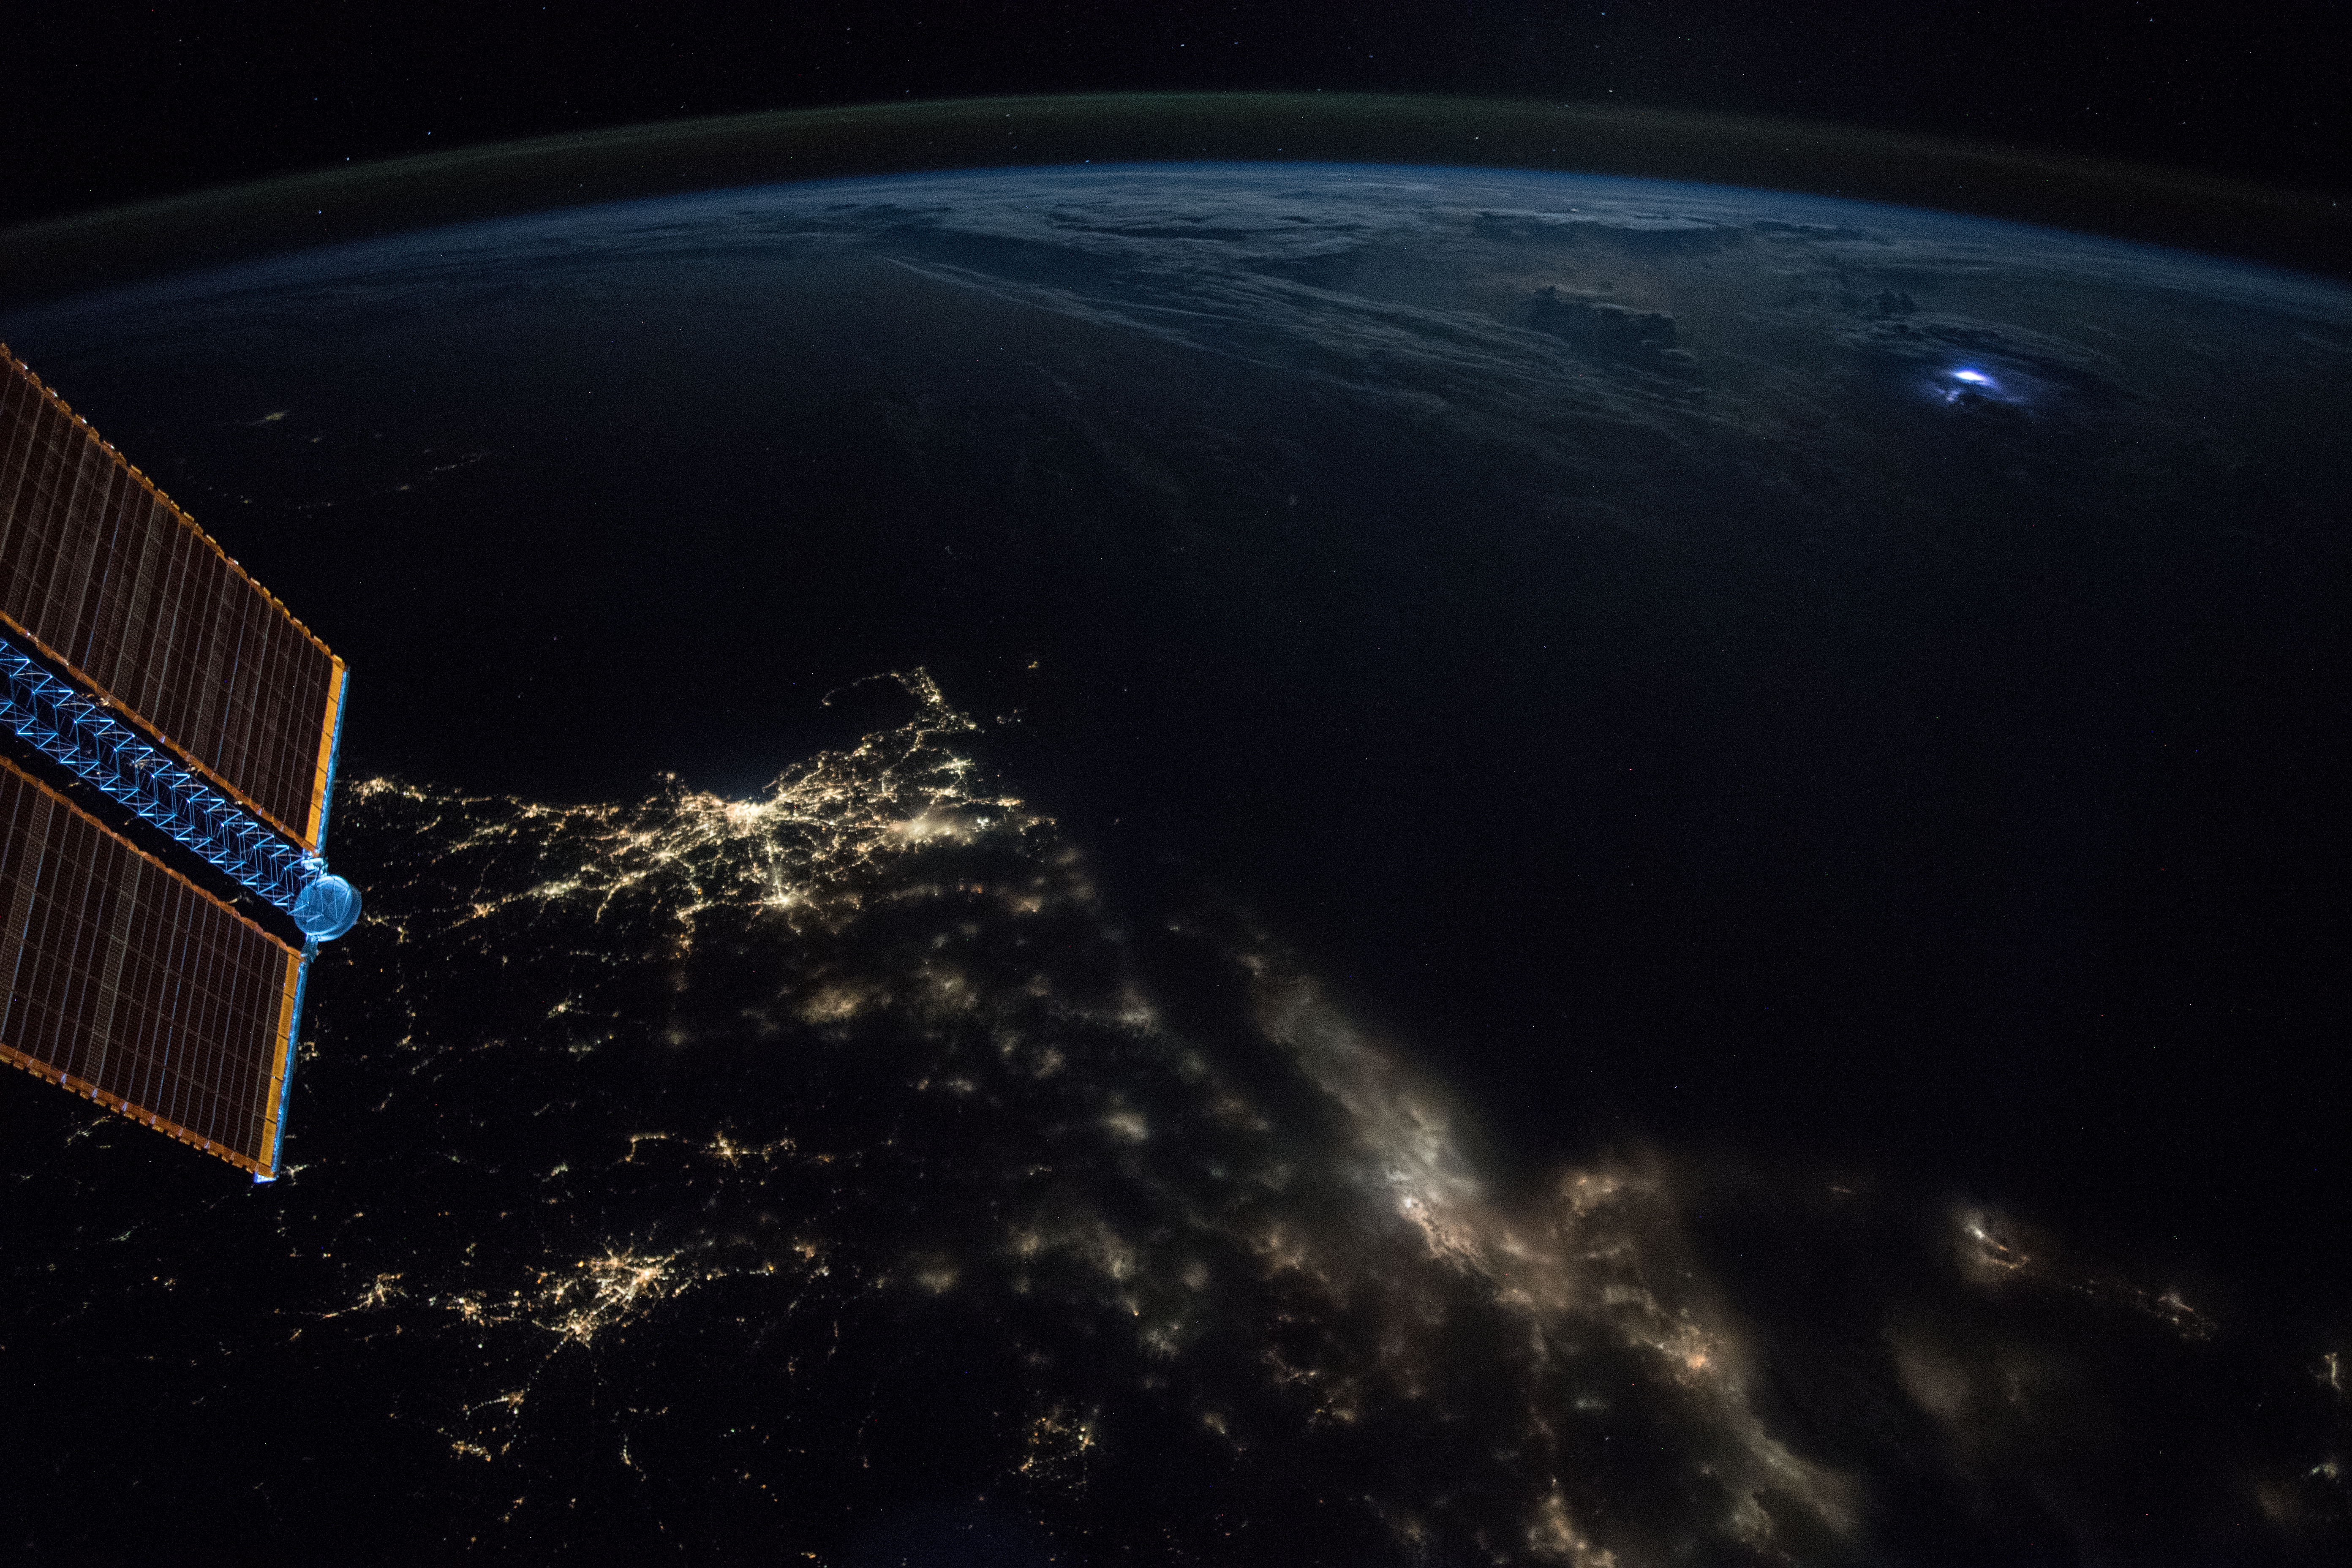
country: USA-RHODE ISLAND
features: LIGHTNING, NEW SHOREHAM, LONG ISLAND, BOSTON CITY, RHODE ISLAND, CAPE COD BAY, BLOCK ISLAND, NEW BEDFORD CITY, BUZZARDS BAY, PROVIDENCE CITY, EARTH LIMB, NIGHT
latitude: 41.1
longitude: -71.6
